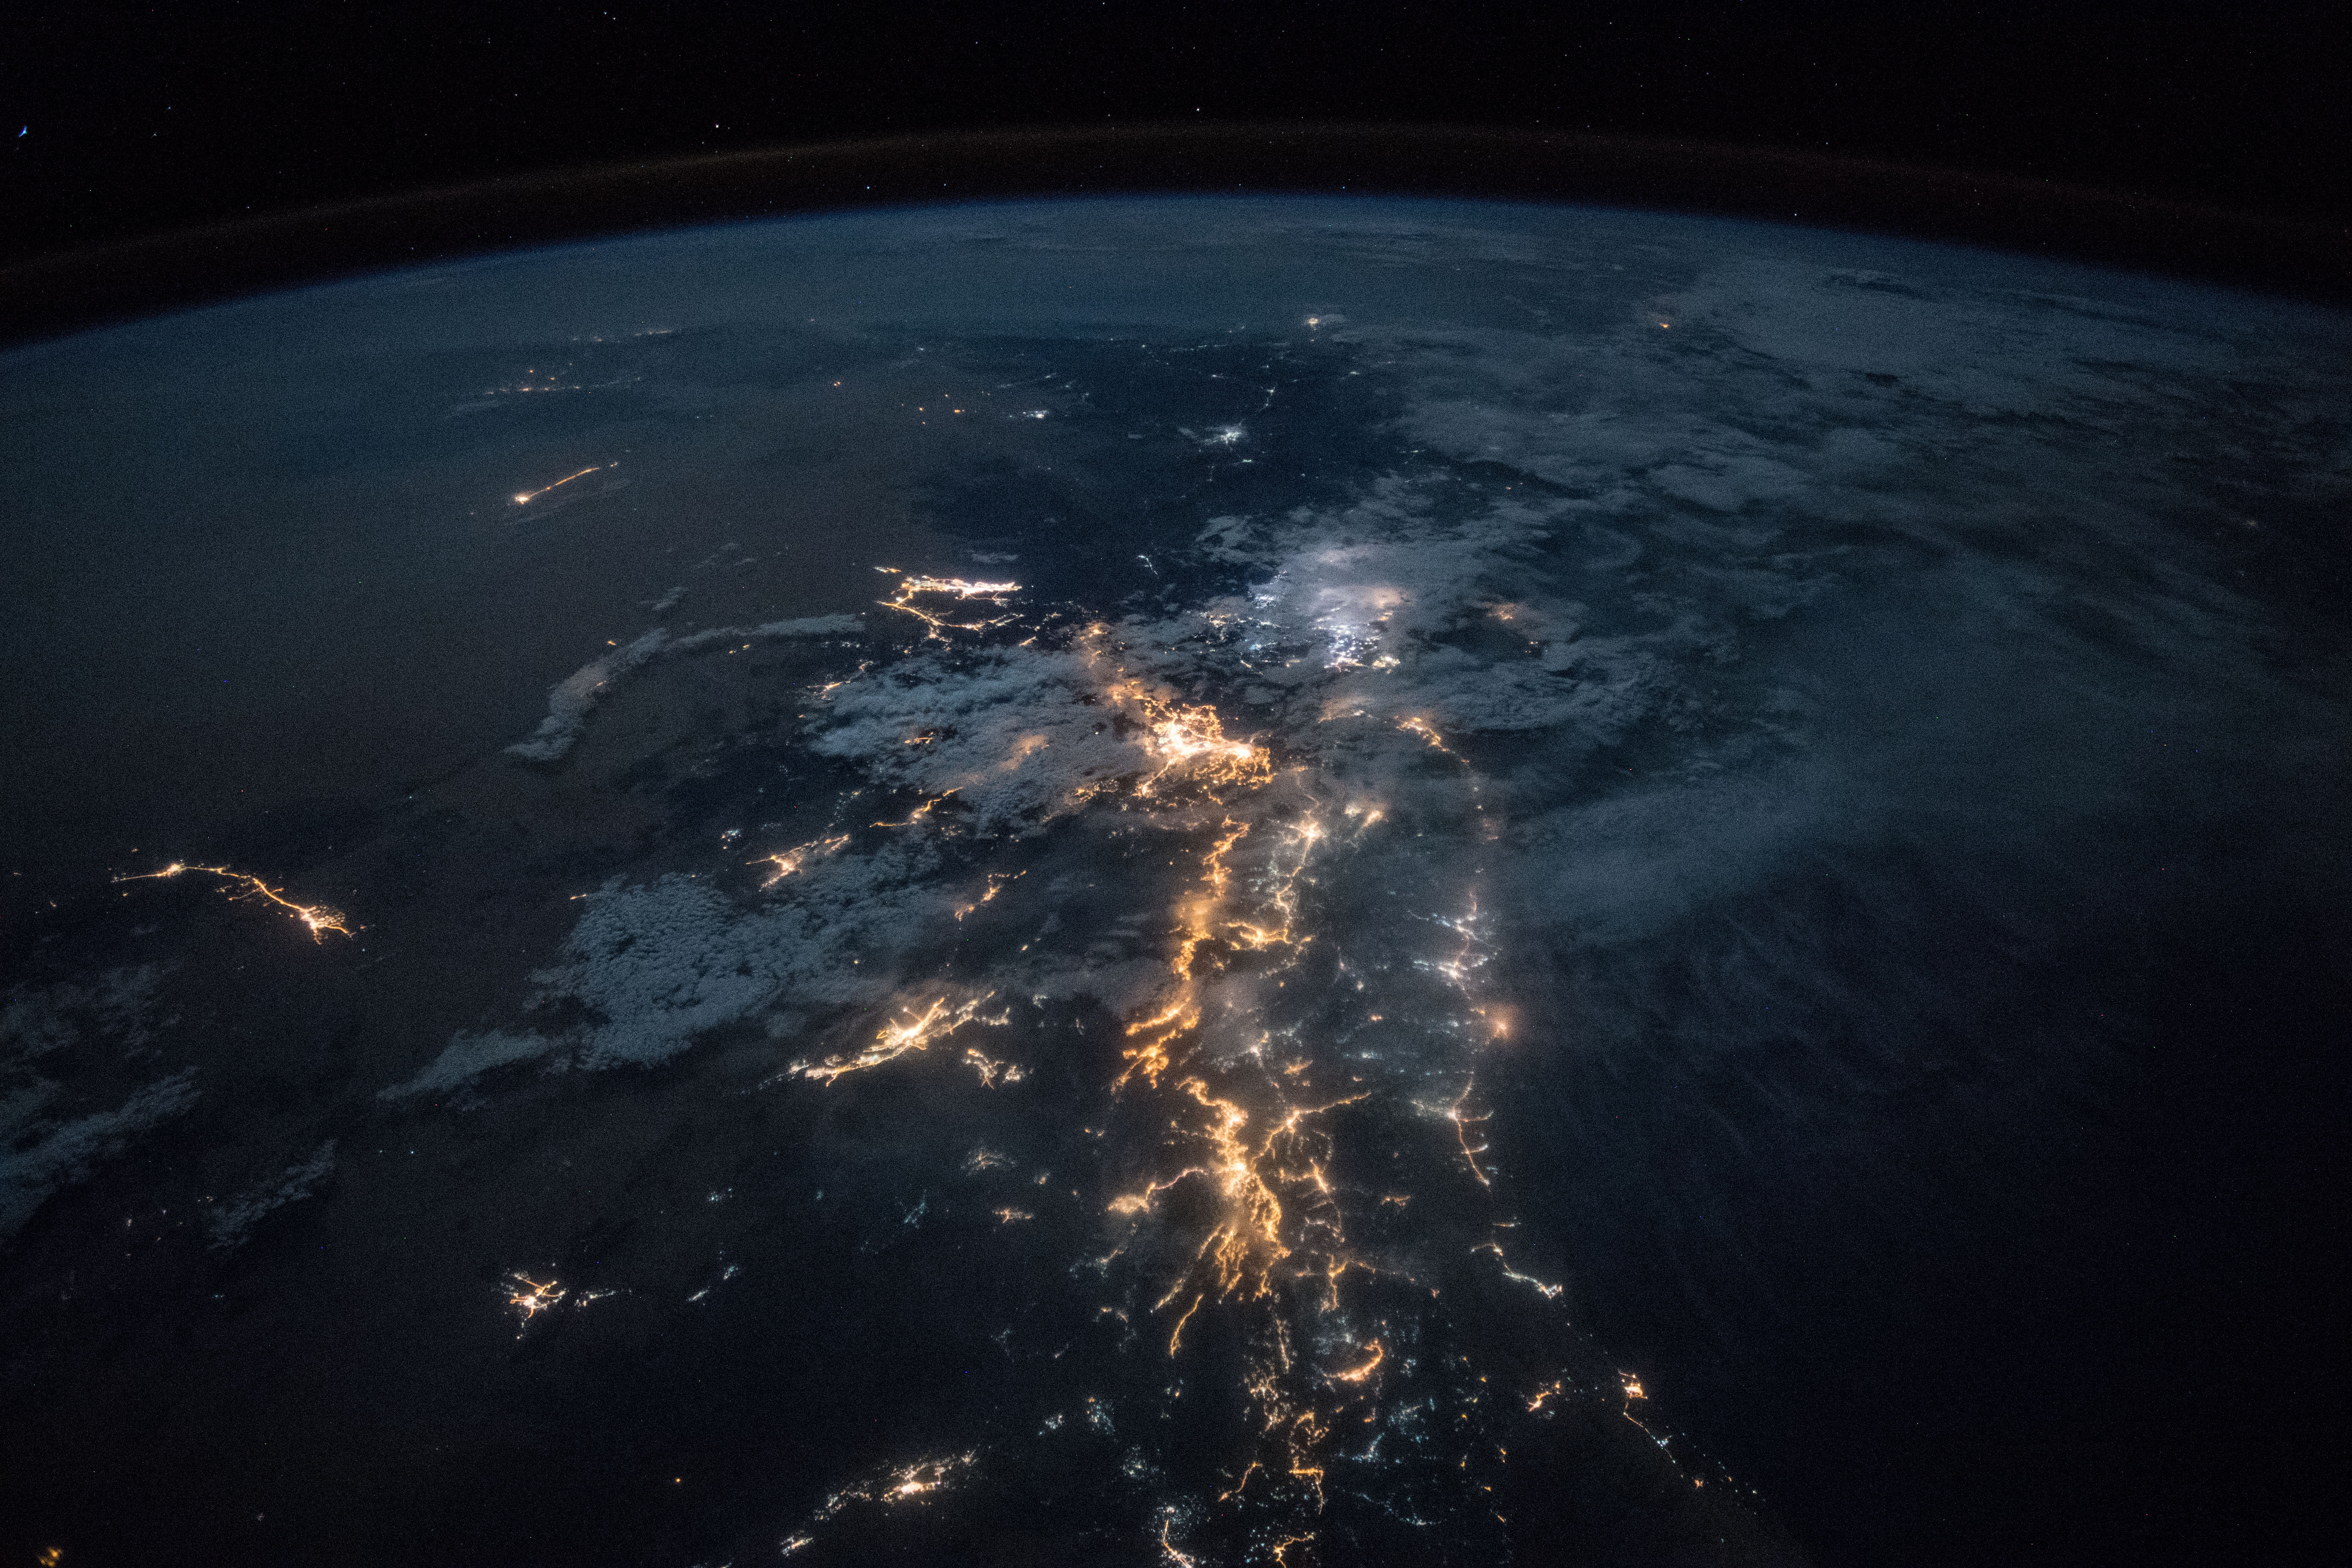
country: SAUDI ARABIA
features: ASIR MOUNTAINS, RED SEA, ABHA CITY, JAZAN CITY, MUHAYIL CITY, BARIQ CITY, AL NAMAS CITY, GULF OF ADEN, NIGHT, EARTH LIMB
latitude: 19.1
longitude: 42.9
